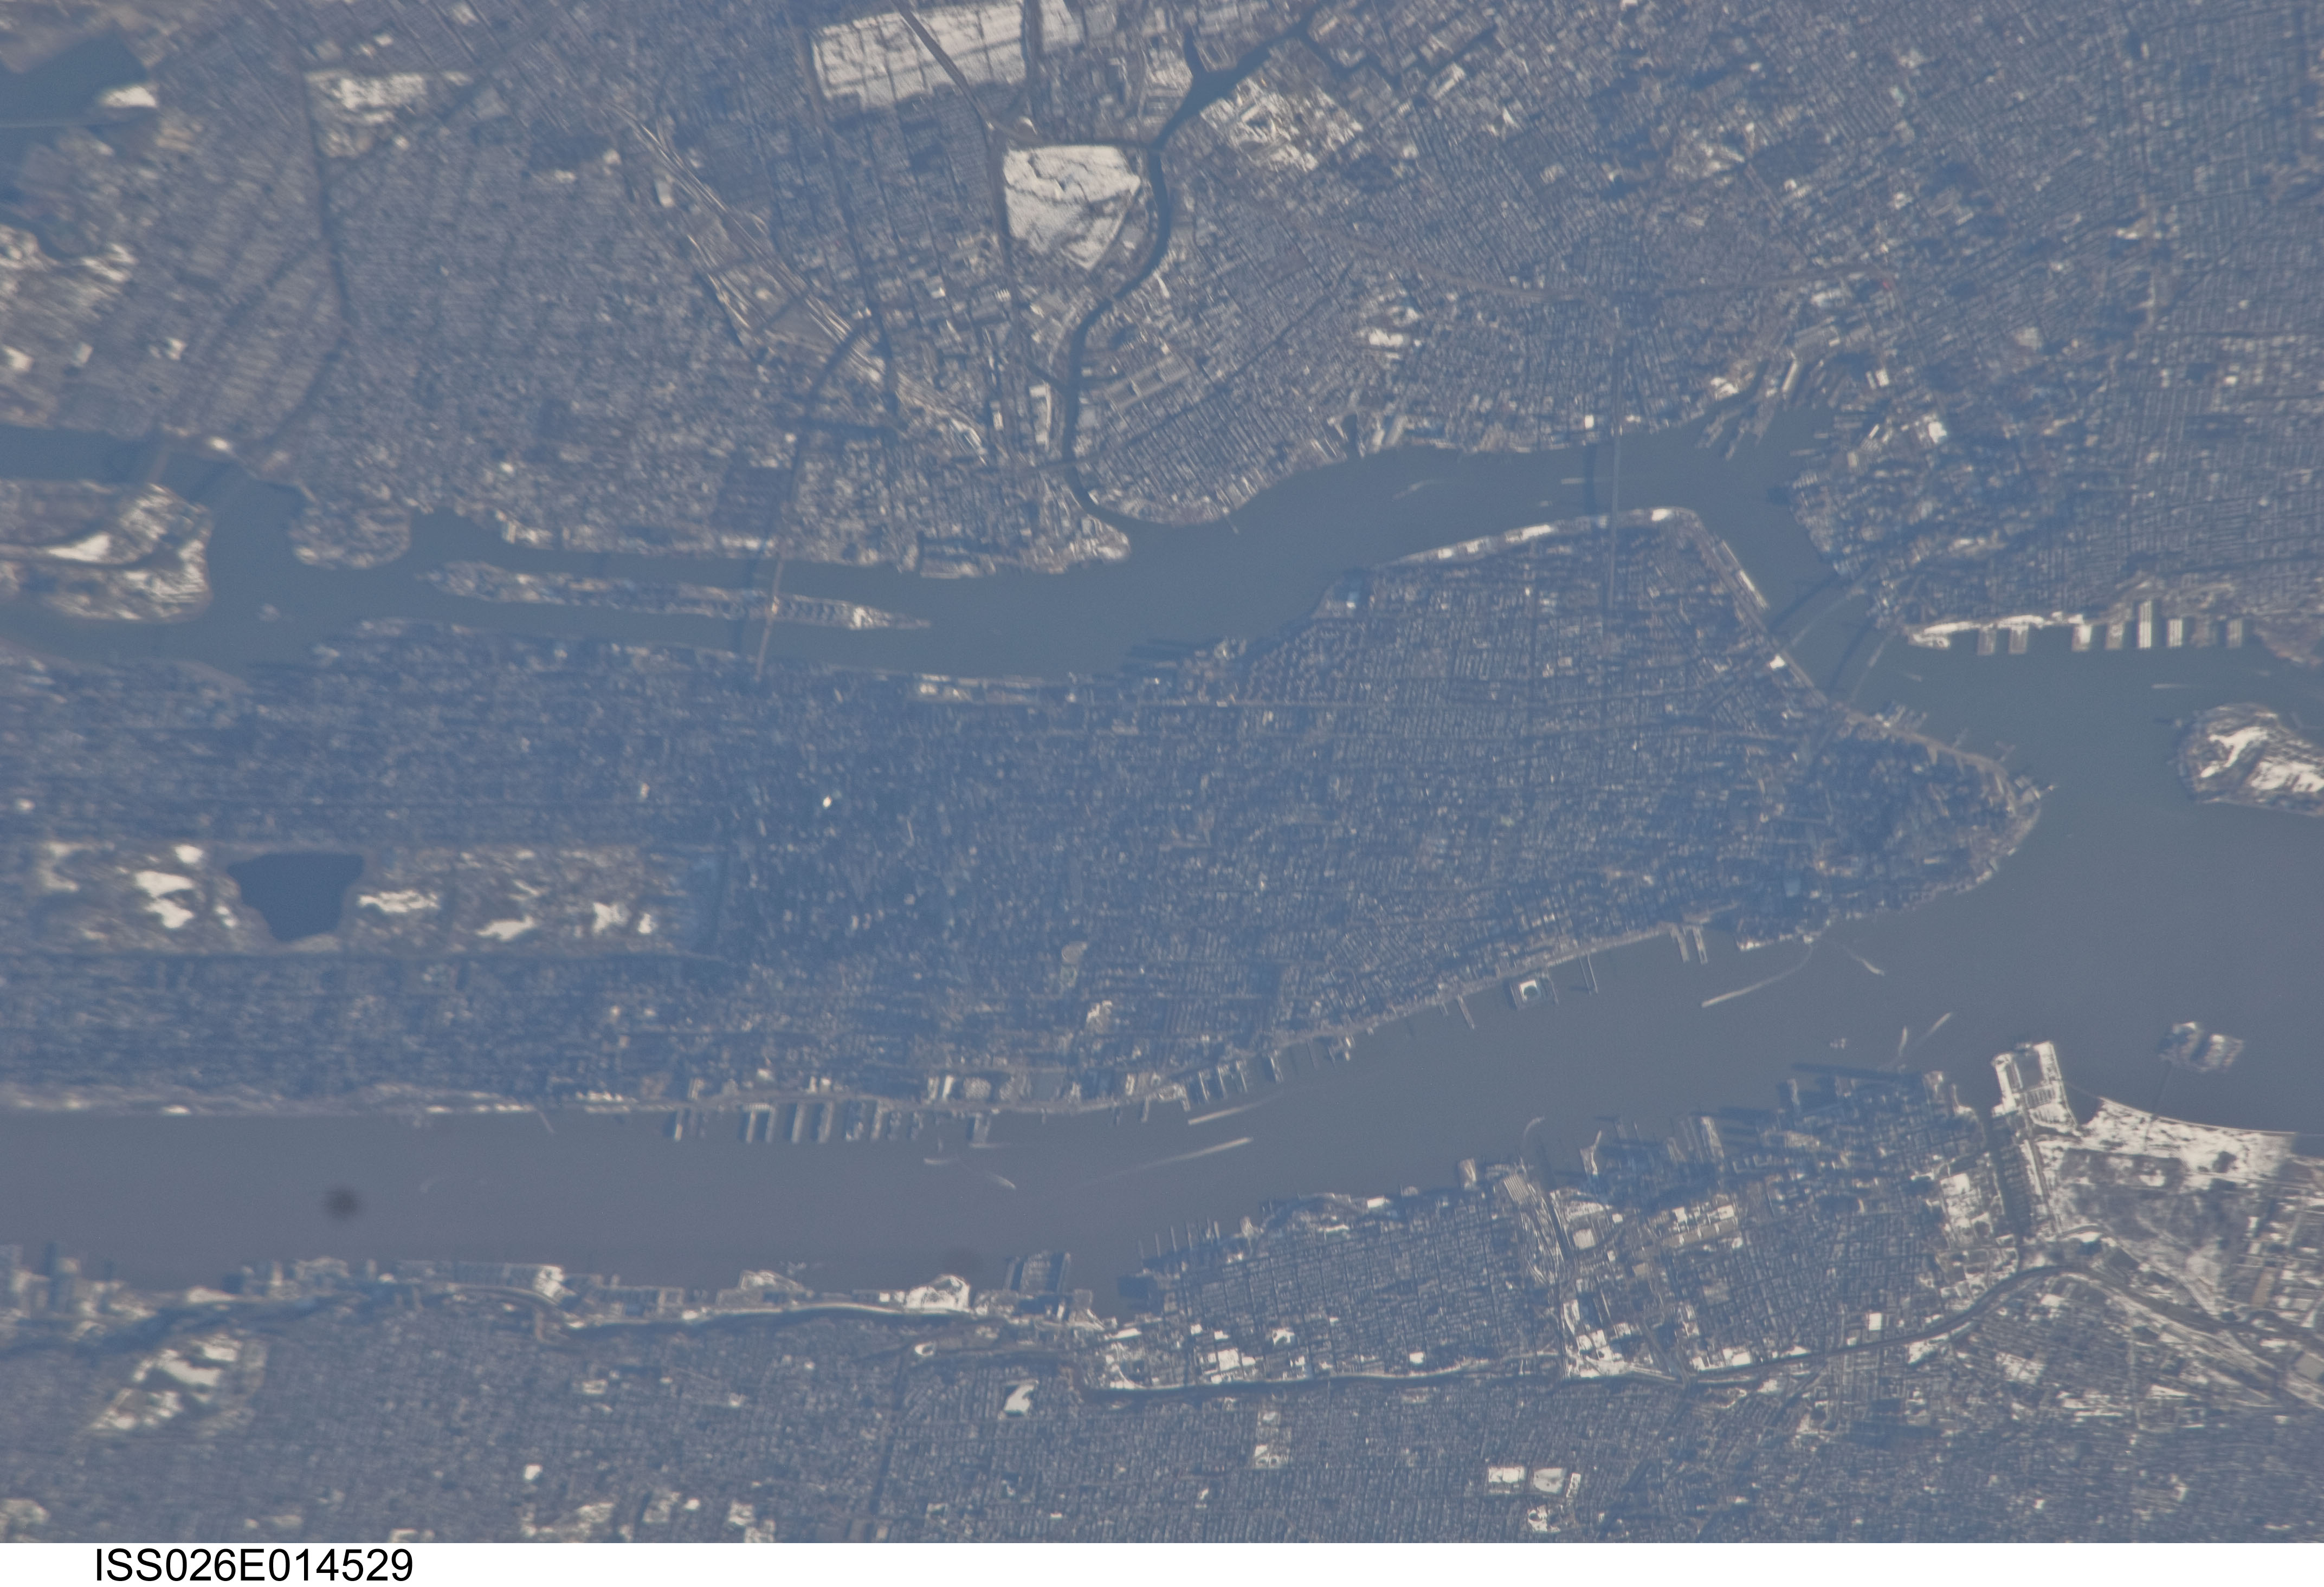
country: USA-NEW JERSEY
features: NEW YORK, HOBOKEN, ROOSEVELT I., HUDSON R., EAST R.
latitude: 40.8
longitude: -74.0
